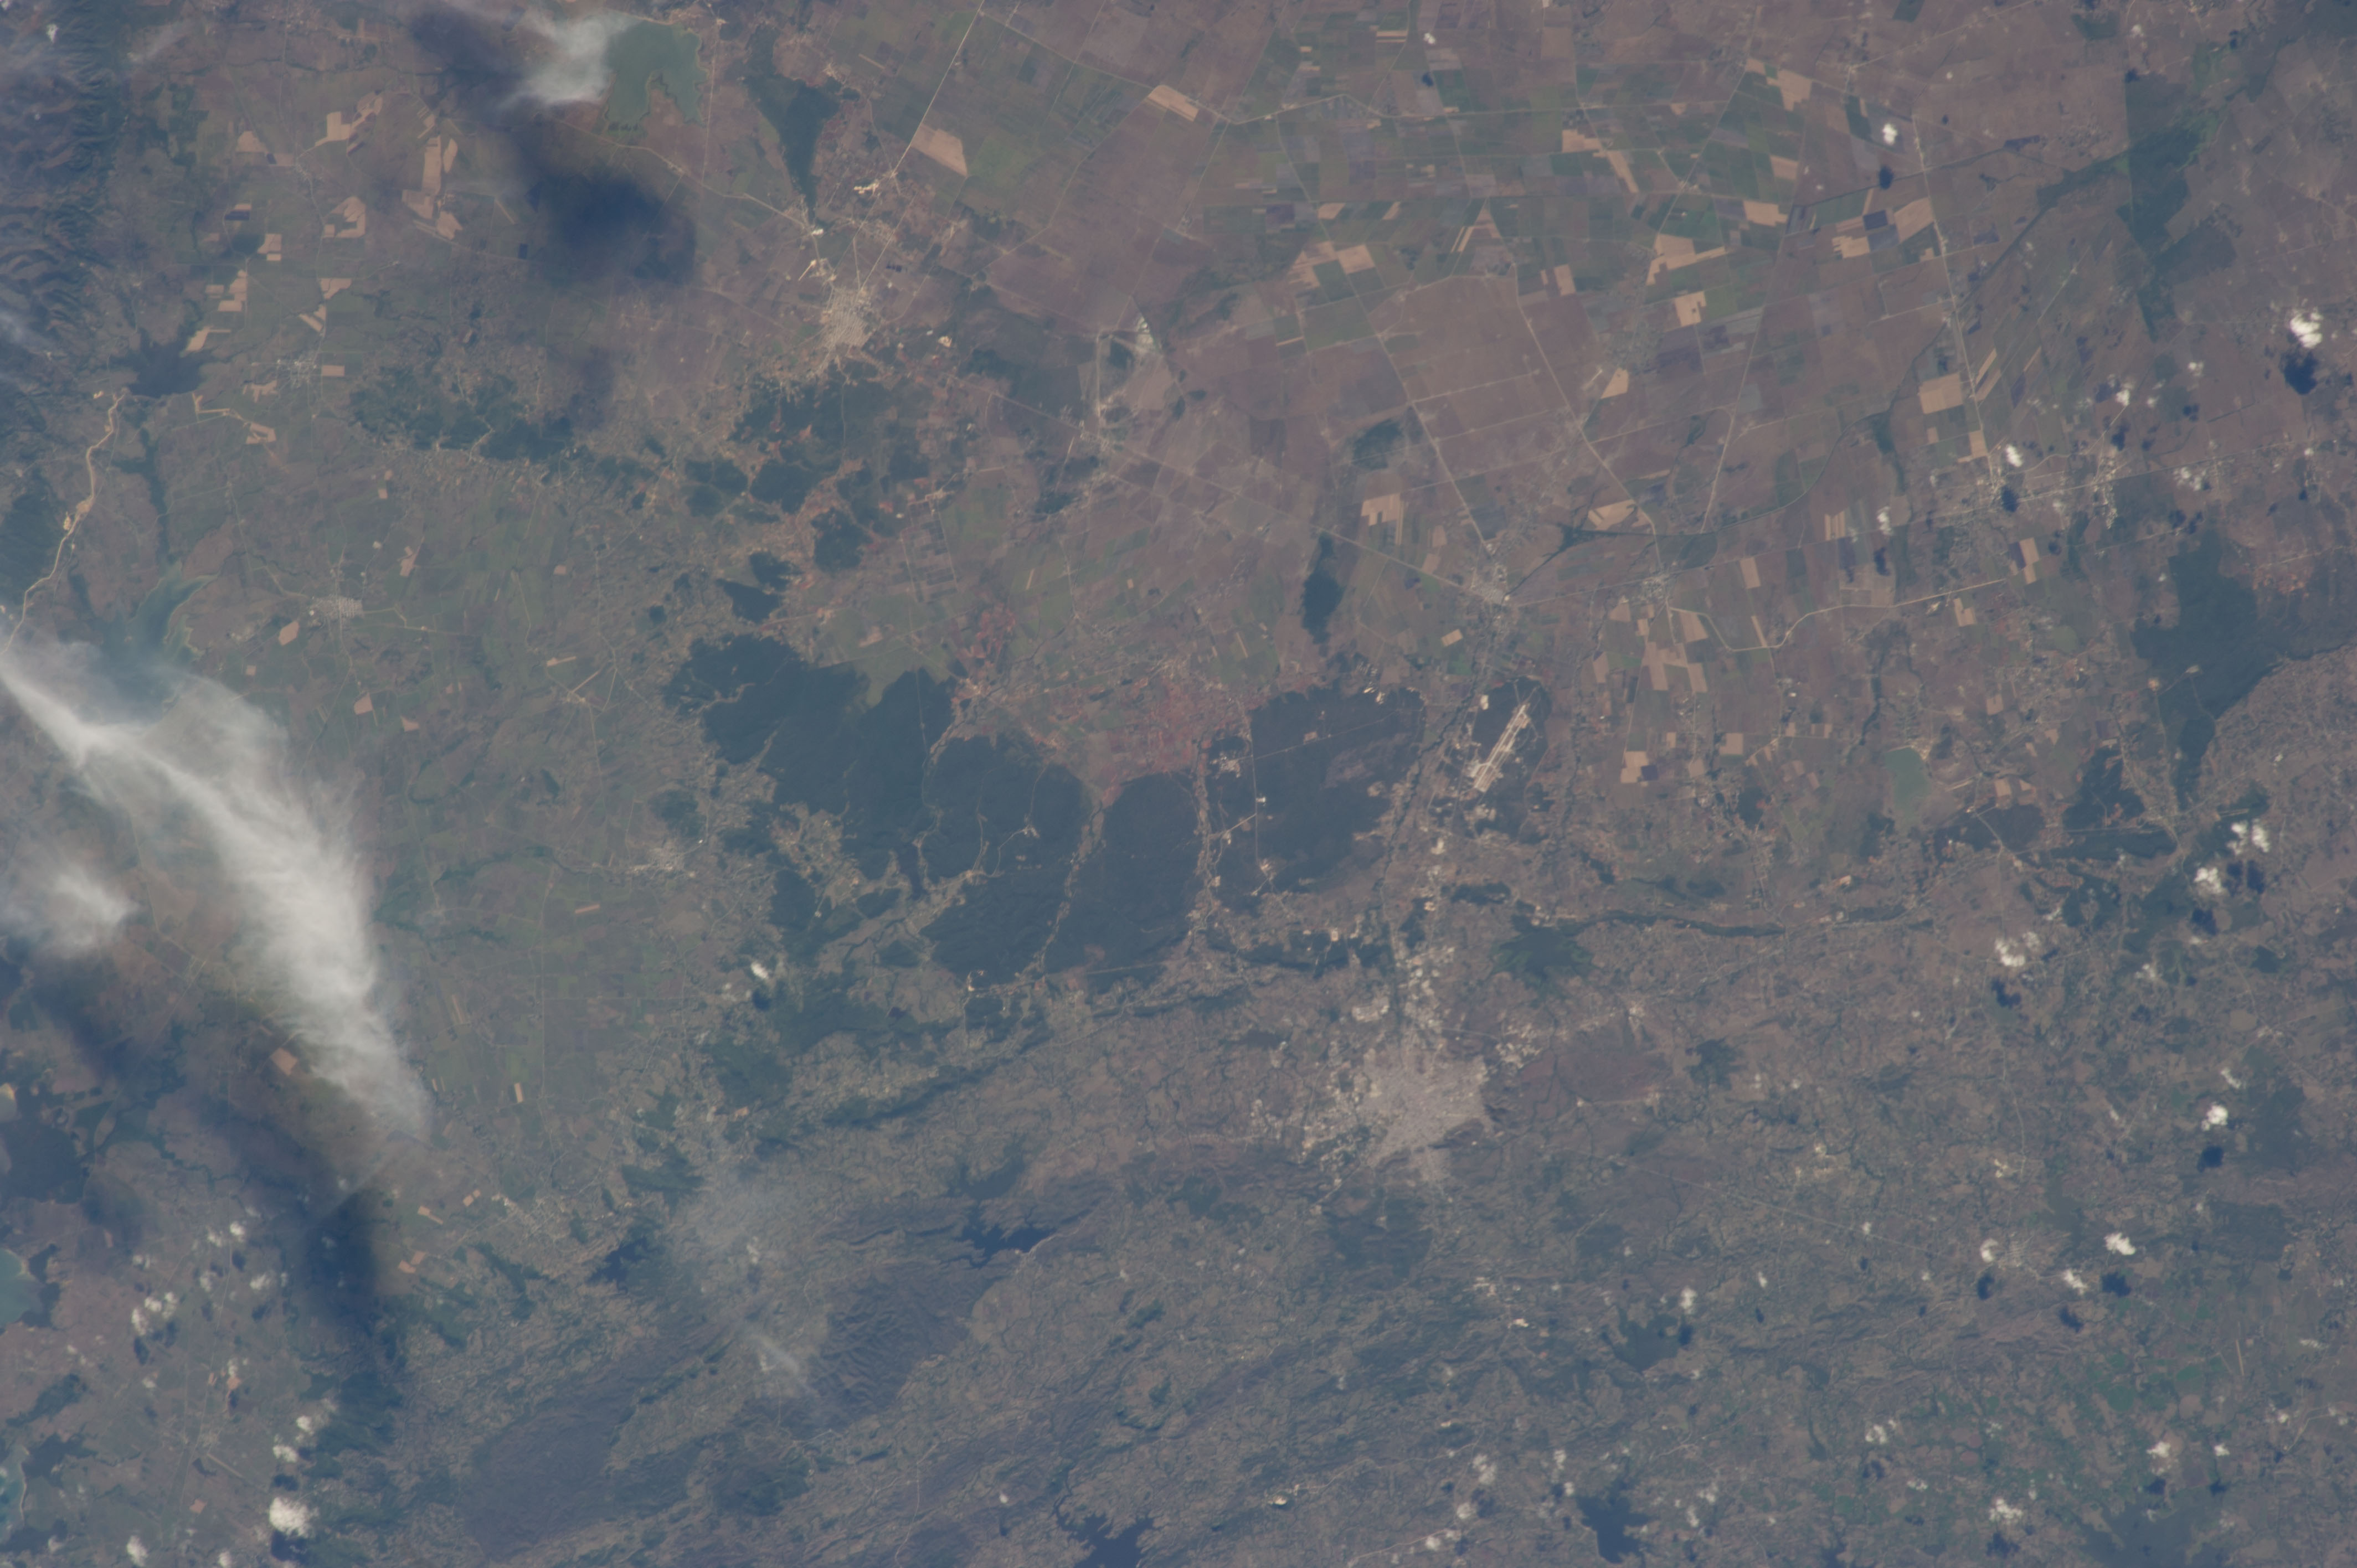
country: CUBA
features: HOLGUIN, BAGUANO, SAN GERMAN
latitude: 20.8
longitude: -76.2
